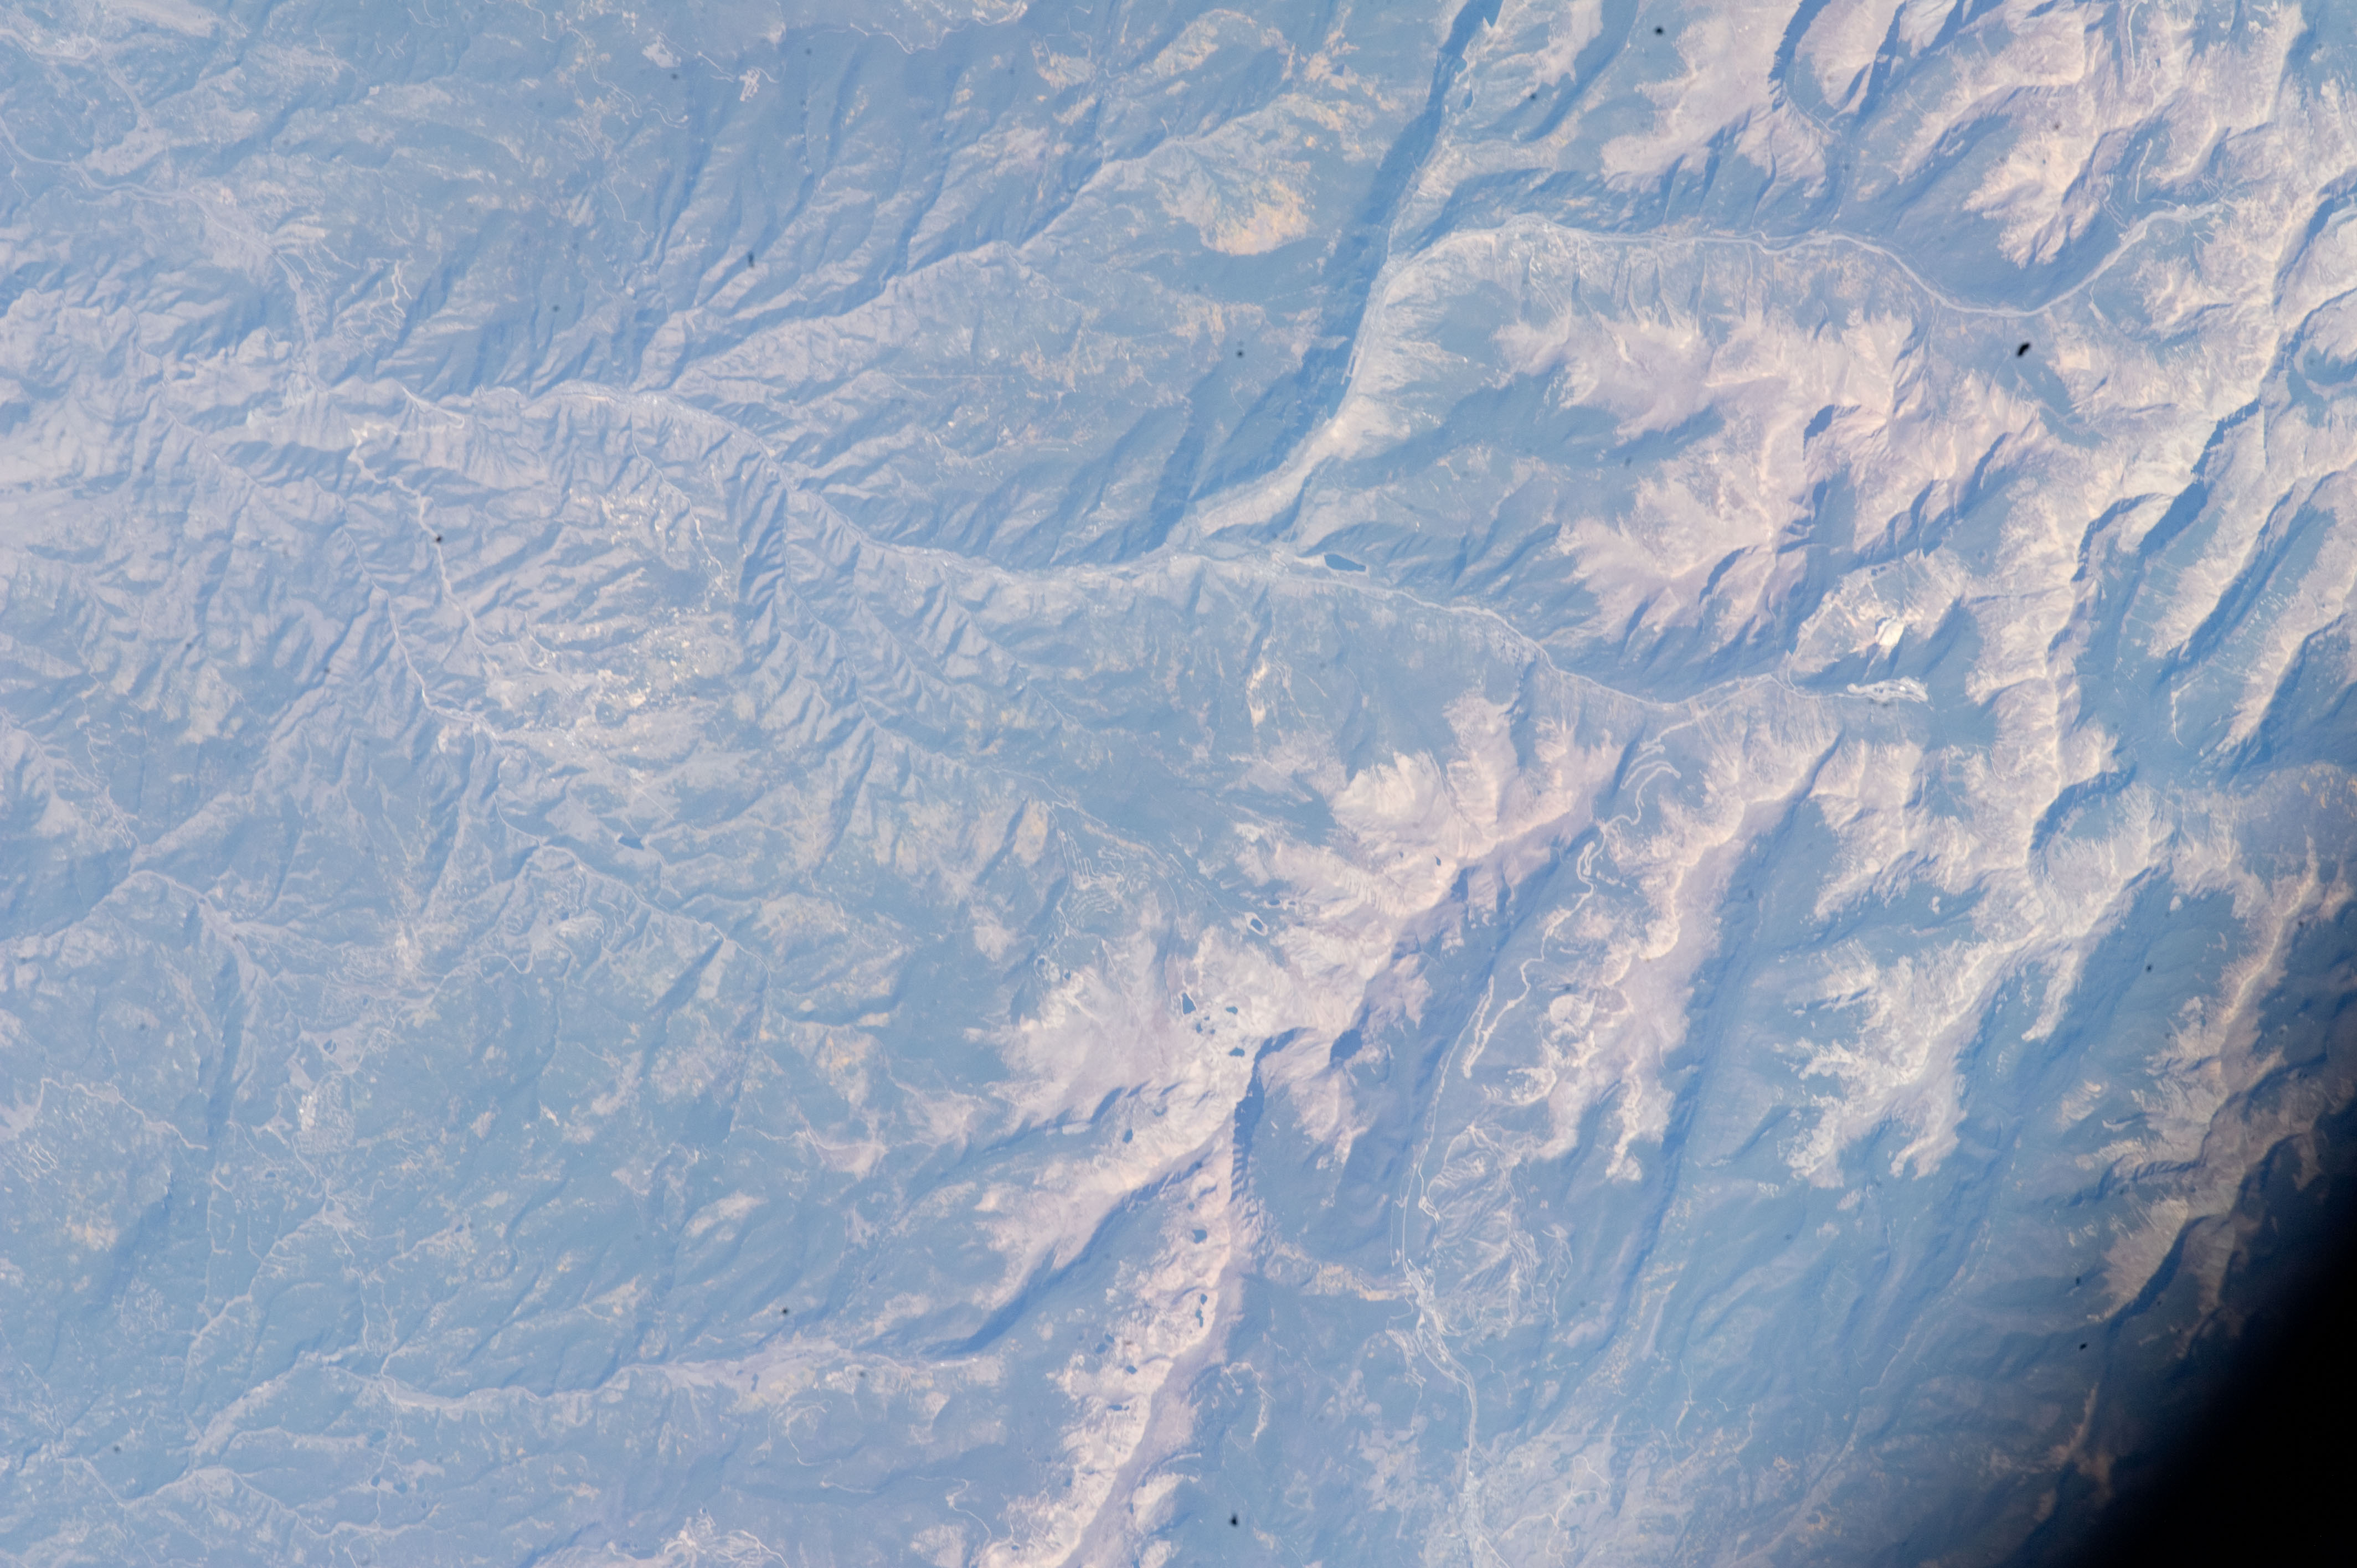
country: USA-COLORADO
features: ROCKY MTS., FOR., RAVINES, CLEAR CREEK DRAIN., CENTRAL CITY AREA
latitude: 39.8
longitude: -105.6
